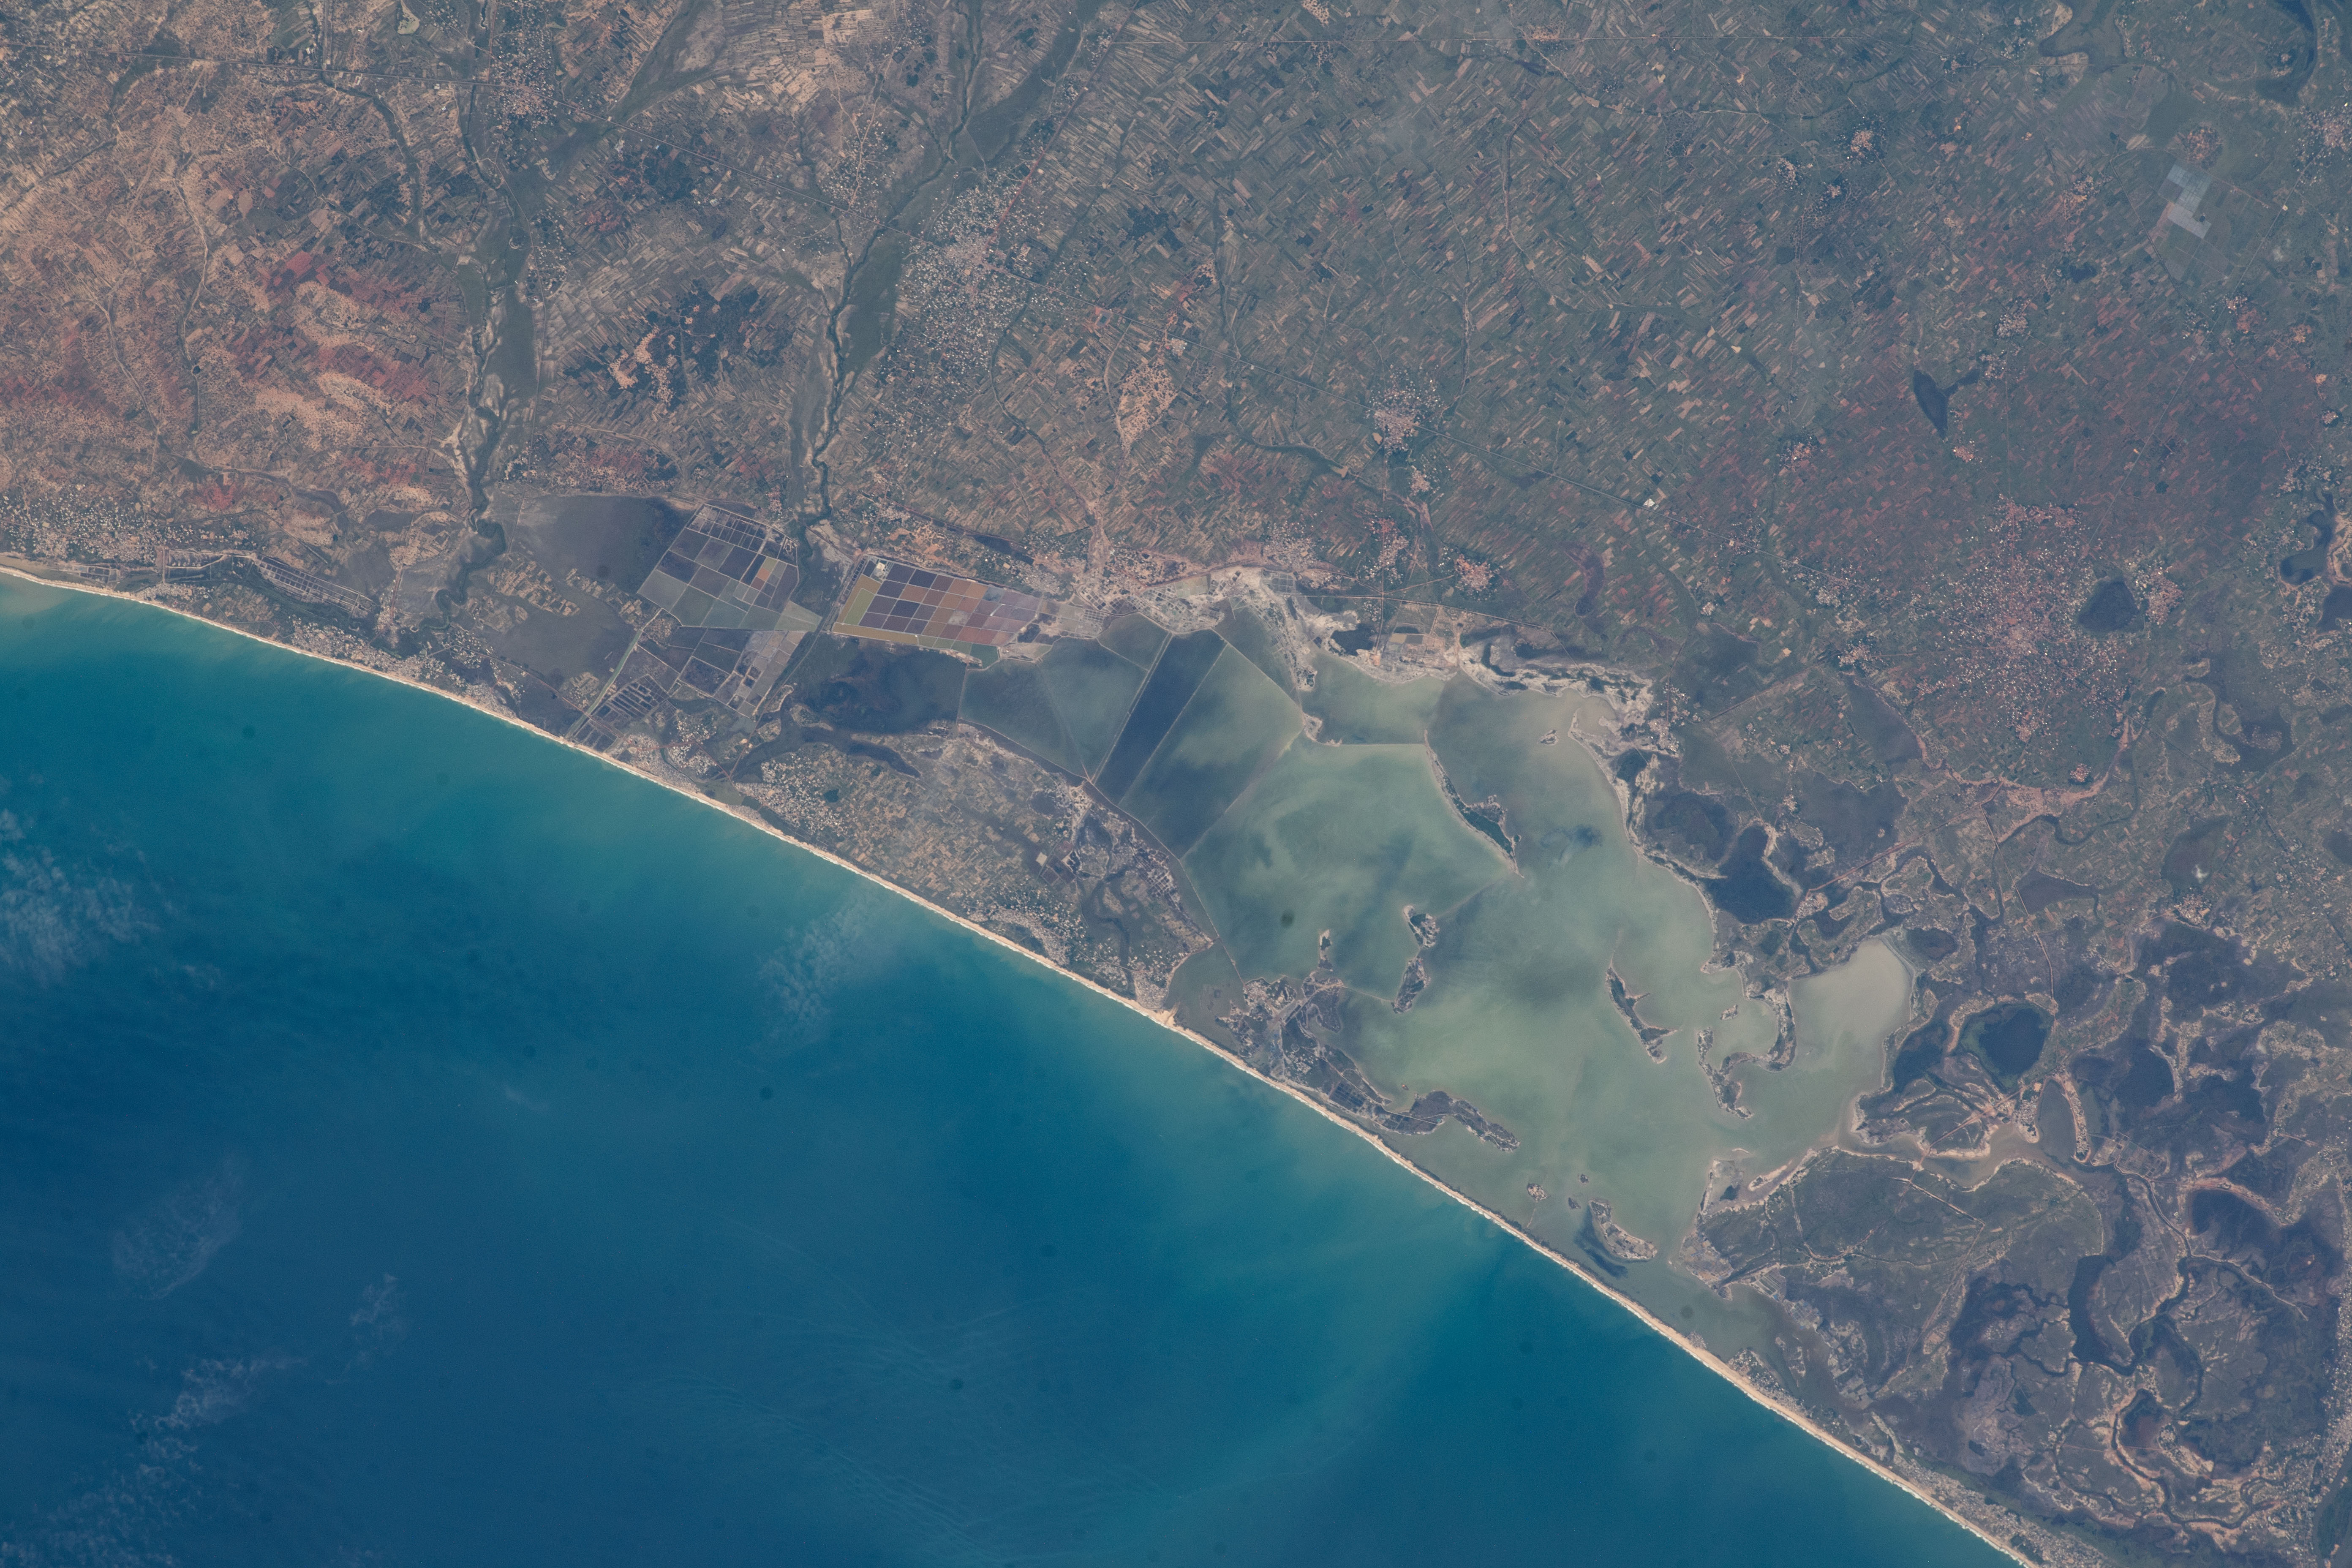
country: GHANA
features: SEGE, TOTOPE, LAKE SONGAW LAGOON, FLOODING
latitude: 5.8
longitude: 0.4
